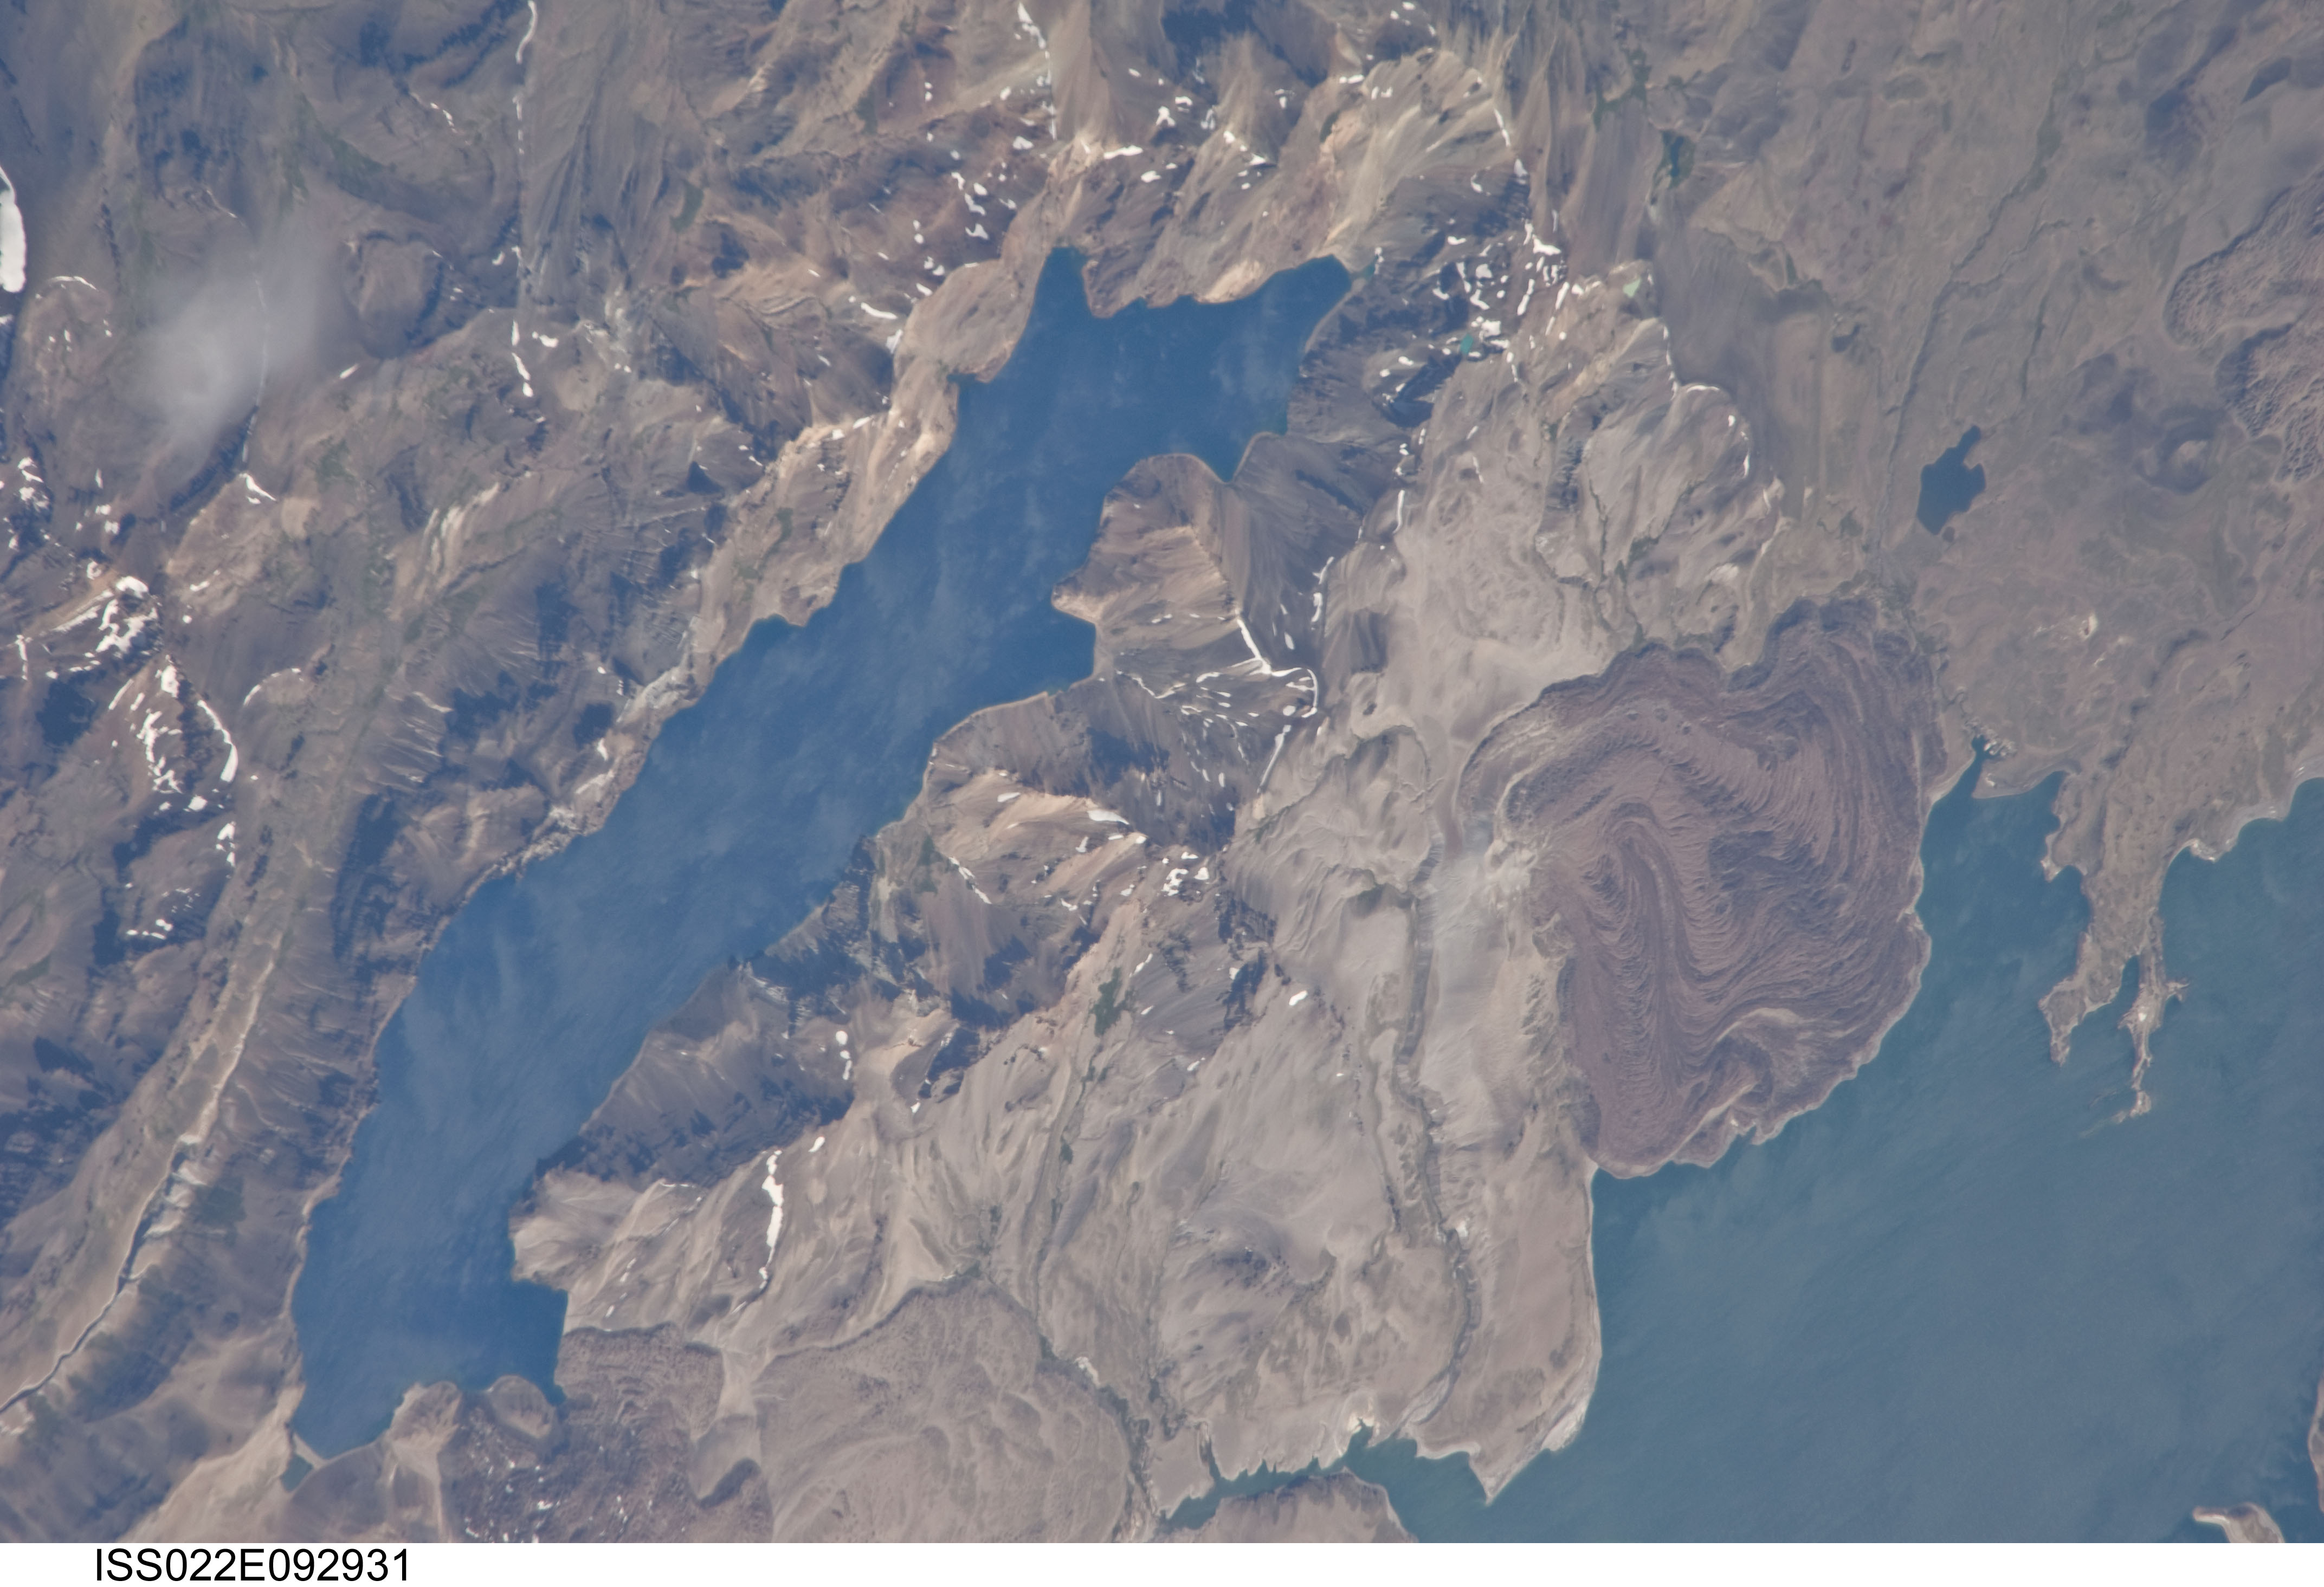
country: CHILE
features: LAKE FEA, LAKE OF MAULE, ANDES MTS., SNOW, LAVA FLOW, SMALL LAKES
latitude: -36.1
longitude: -70.5
